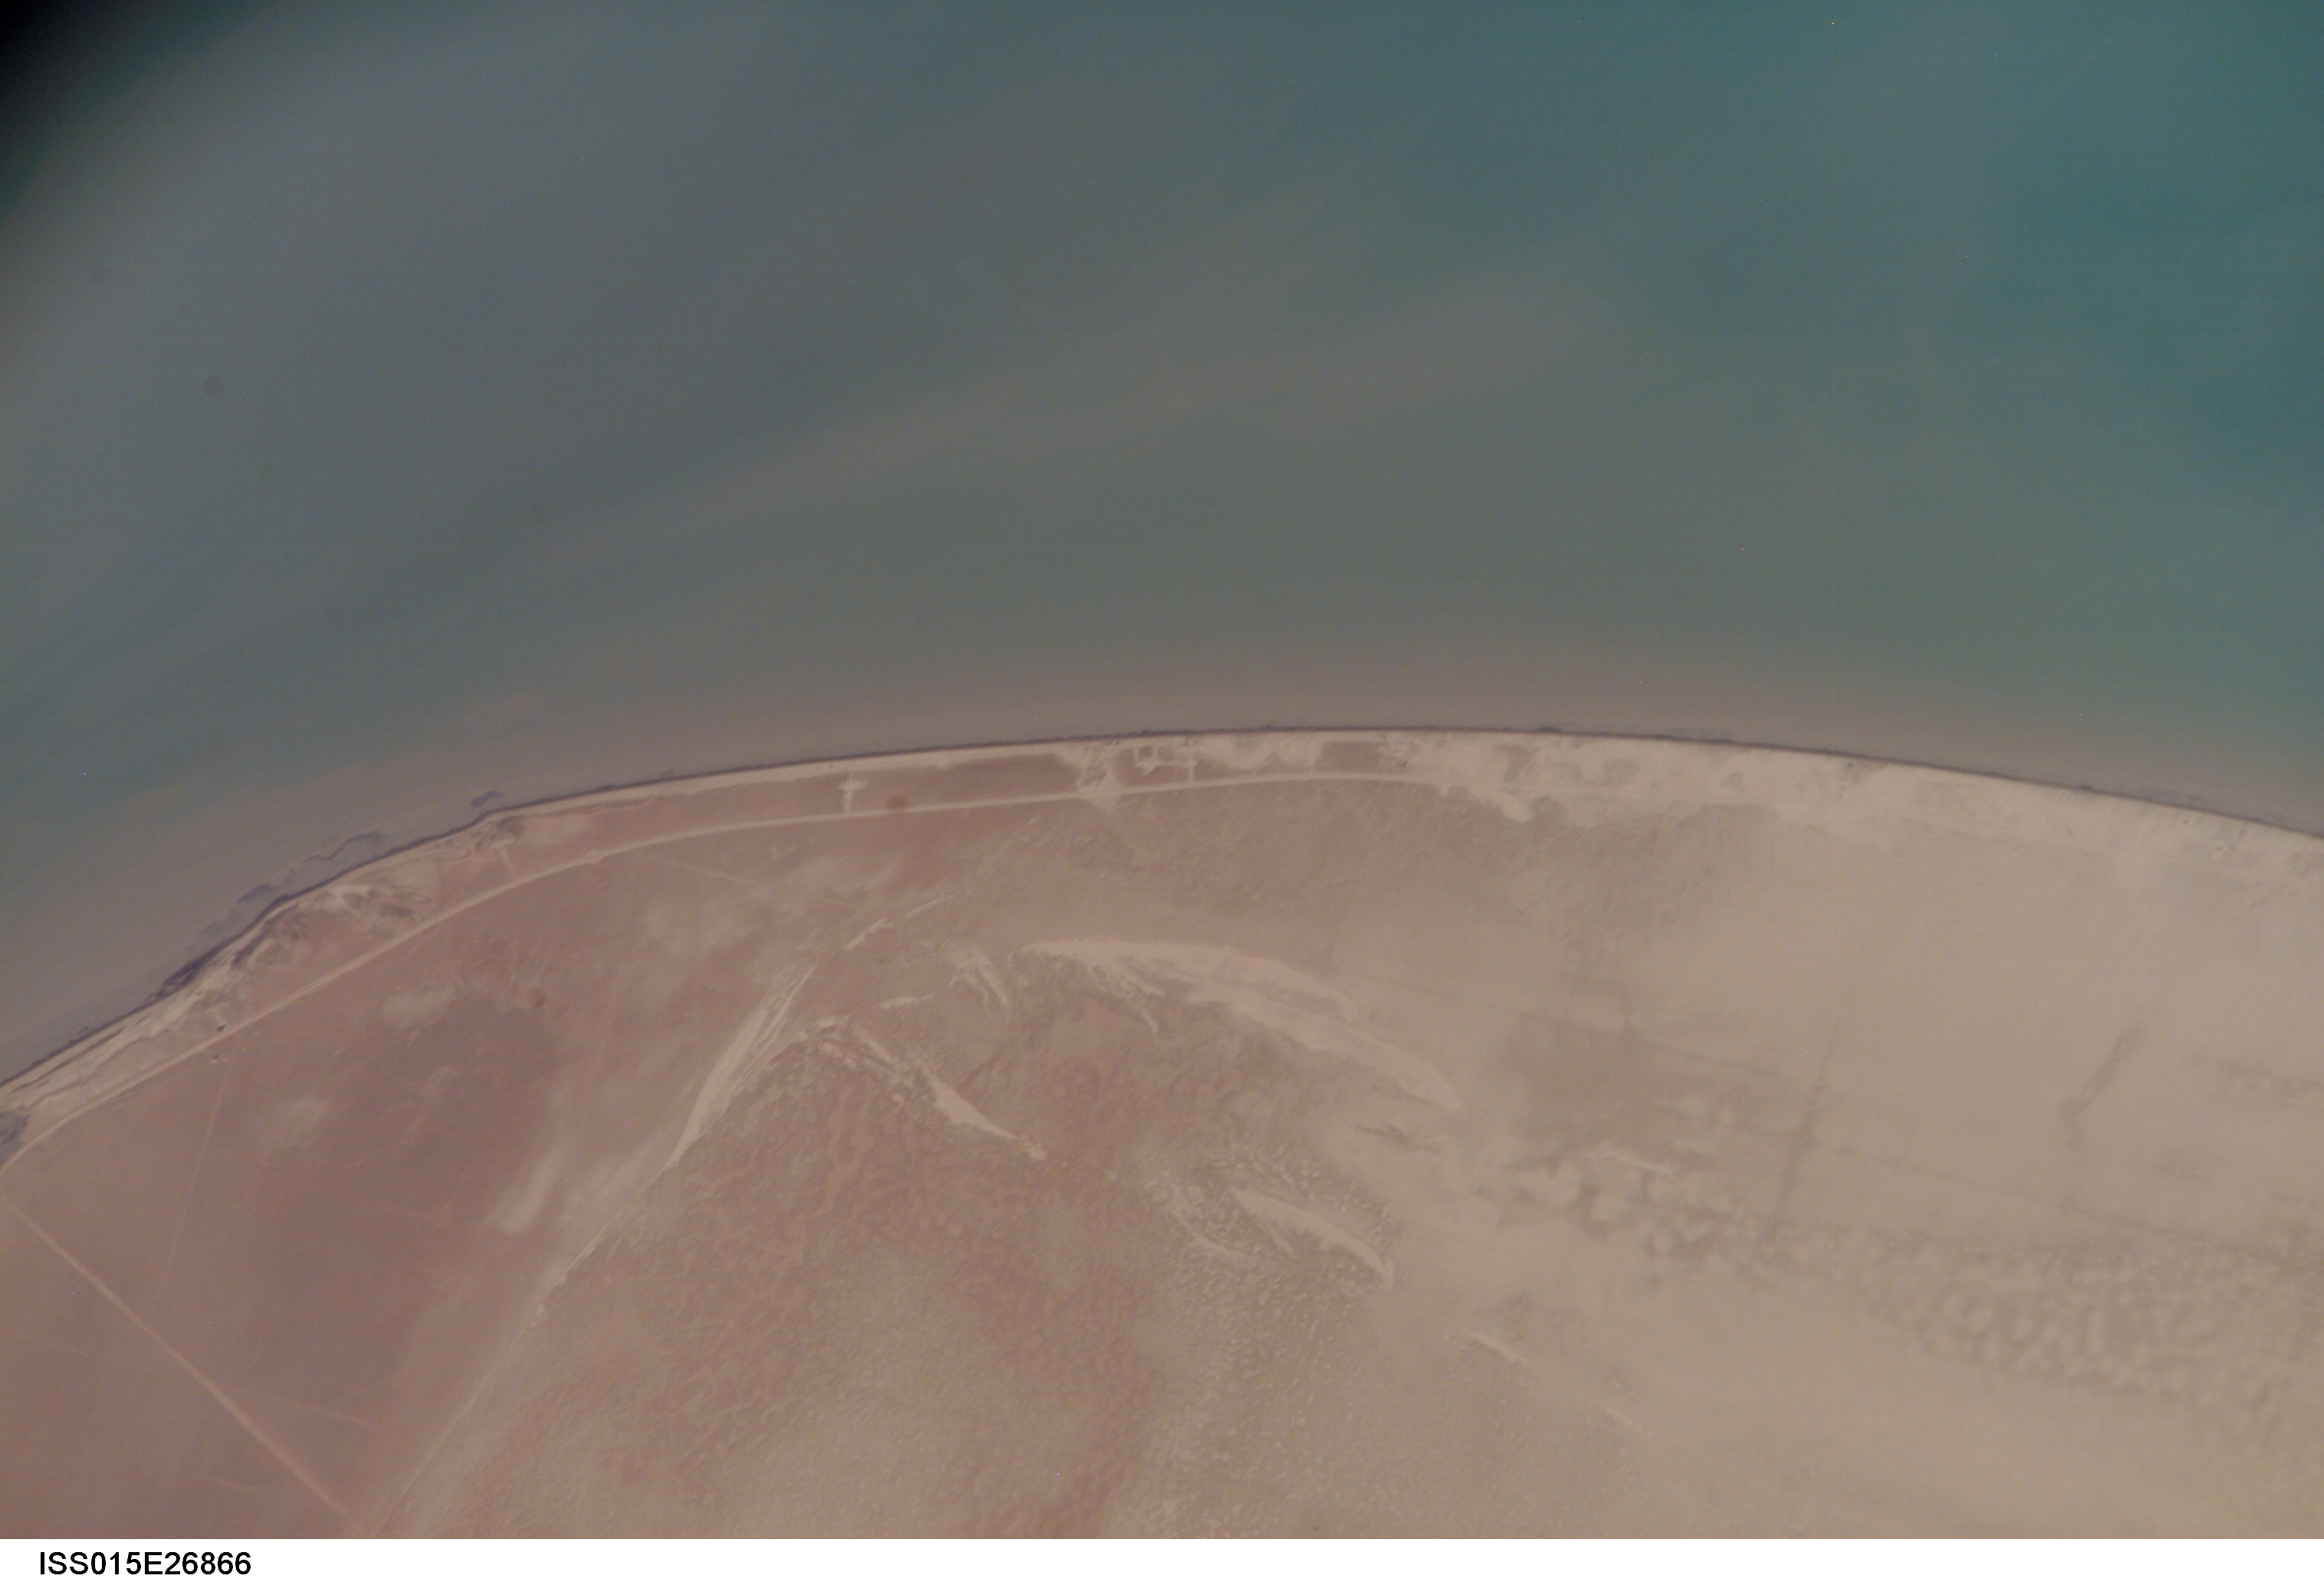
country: KUWAIT
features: SE. COAST OF BUBIYAN I., SED.
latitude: 29.7
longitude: 48.4
